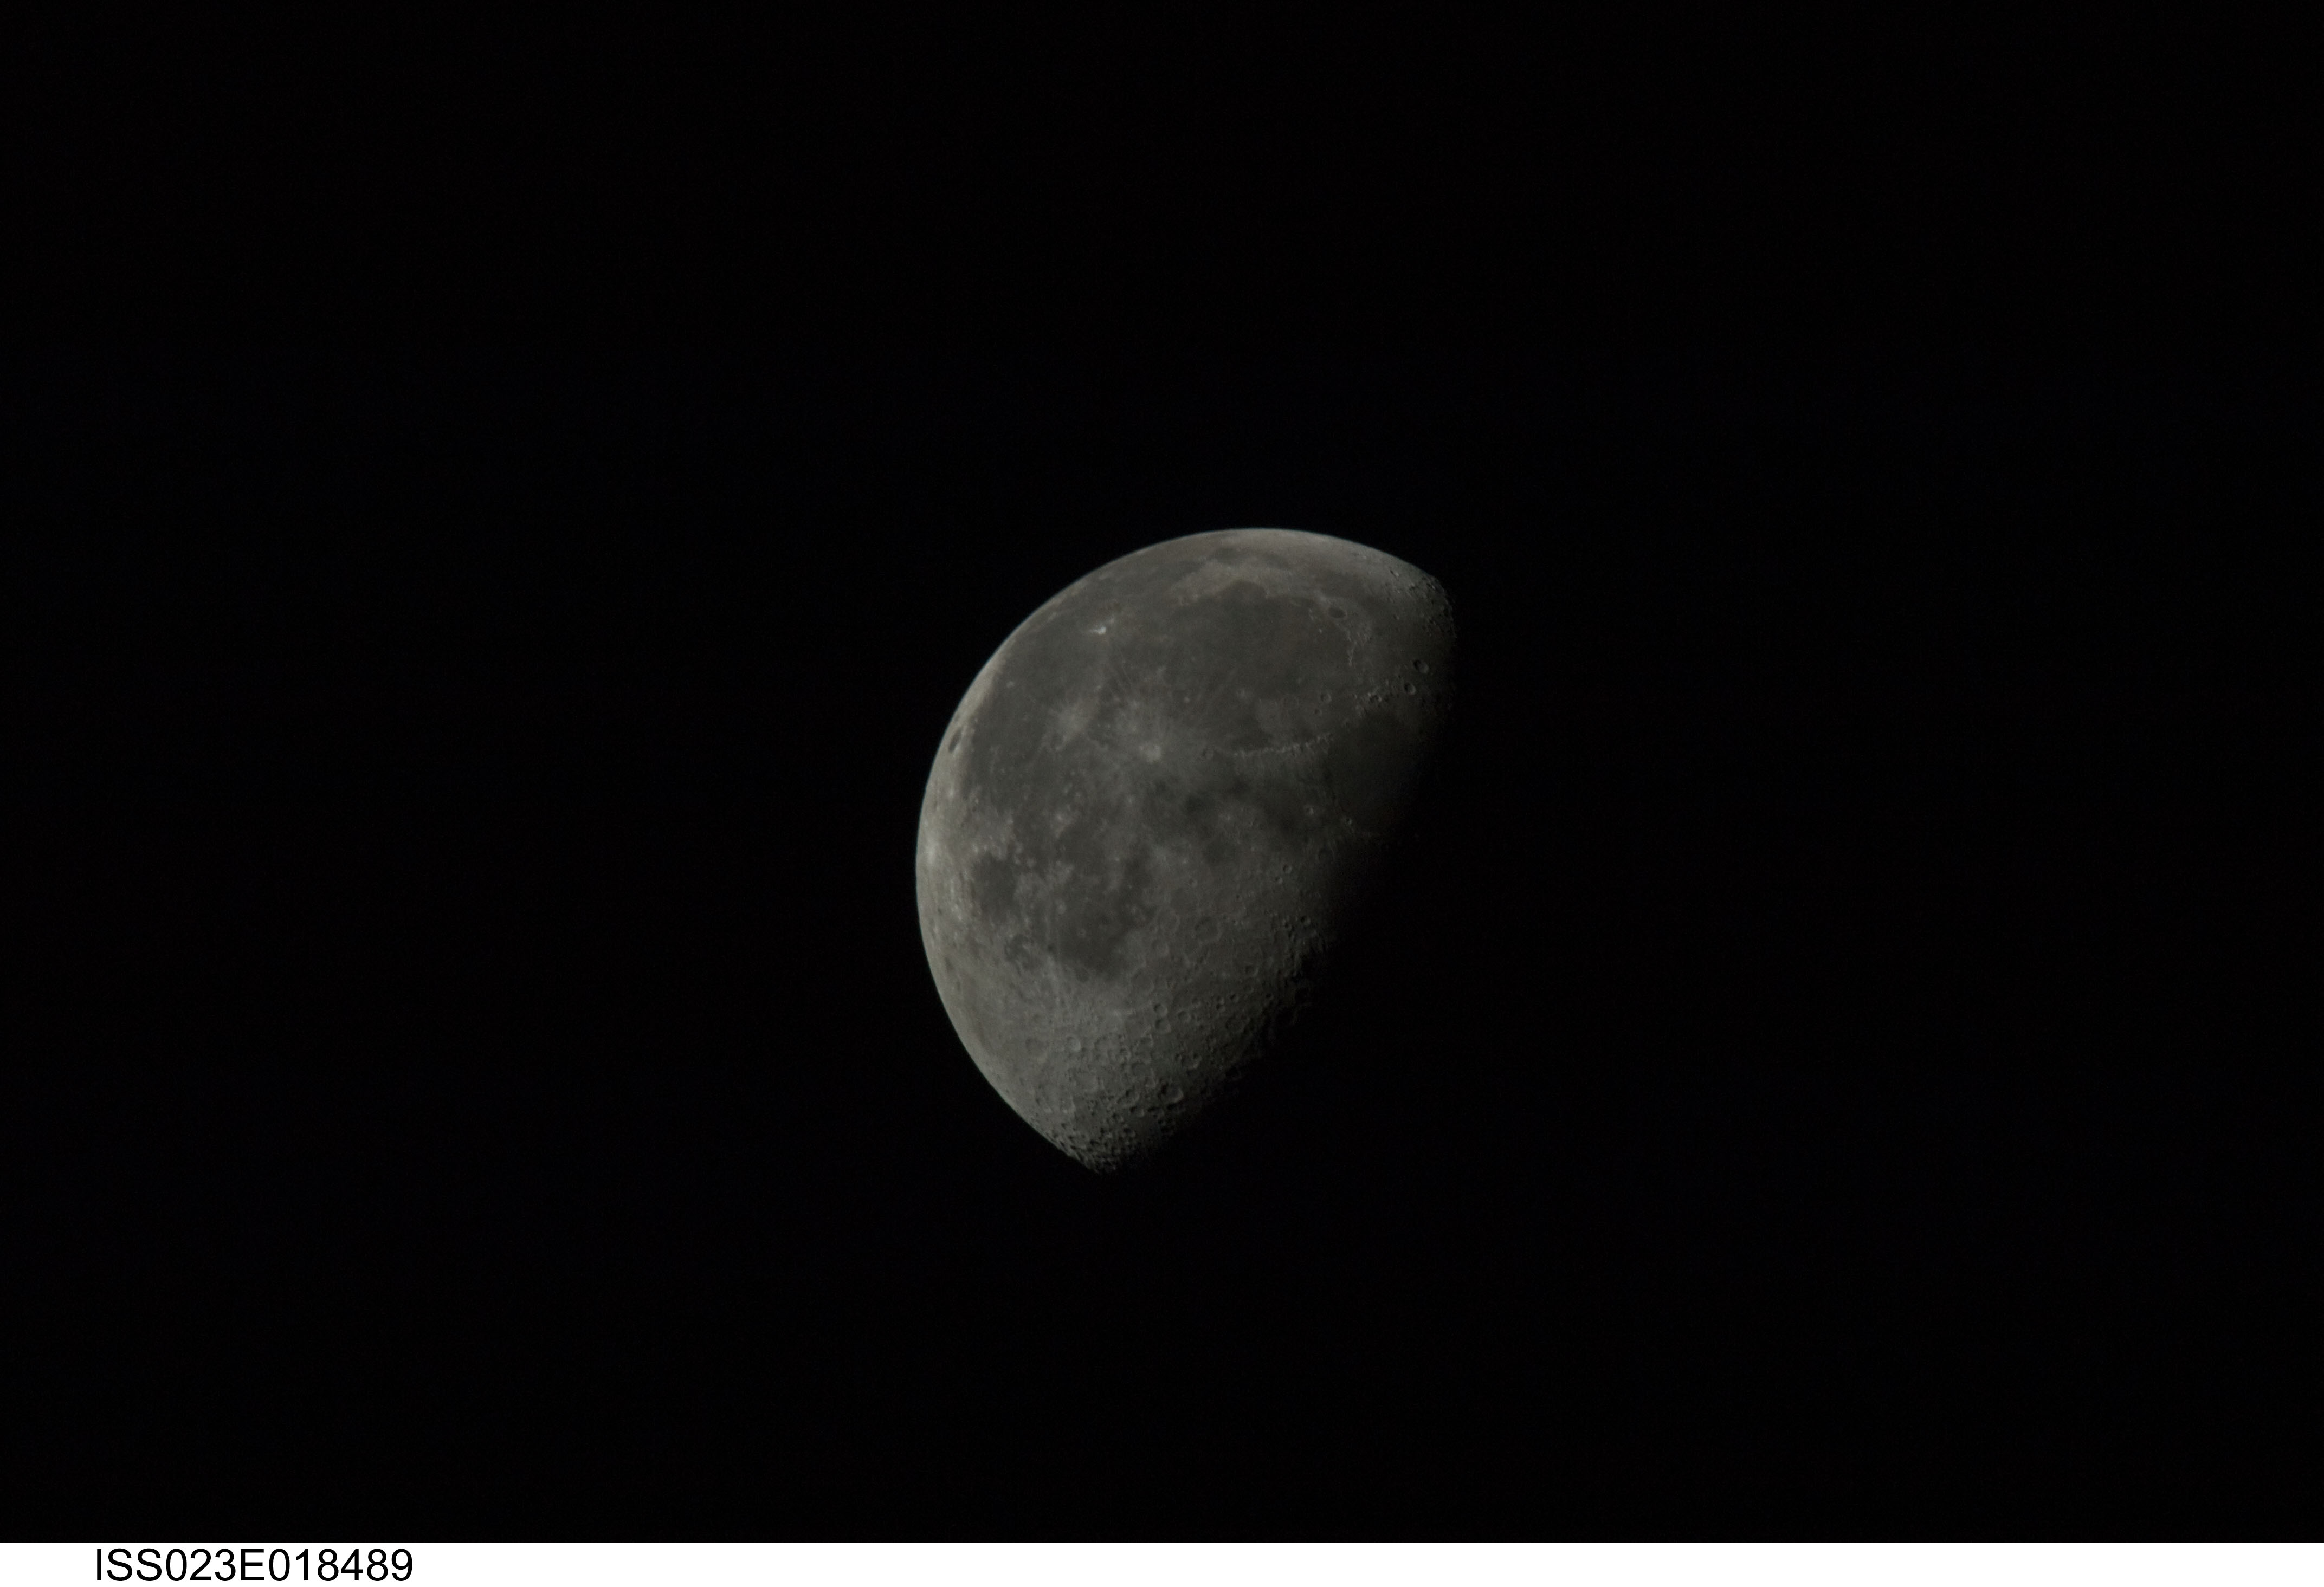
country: INDIAN OCEAN
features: PAN-GIBBOUS MOON WANING
